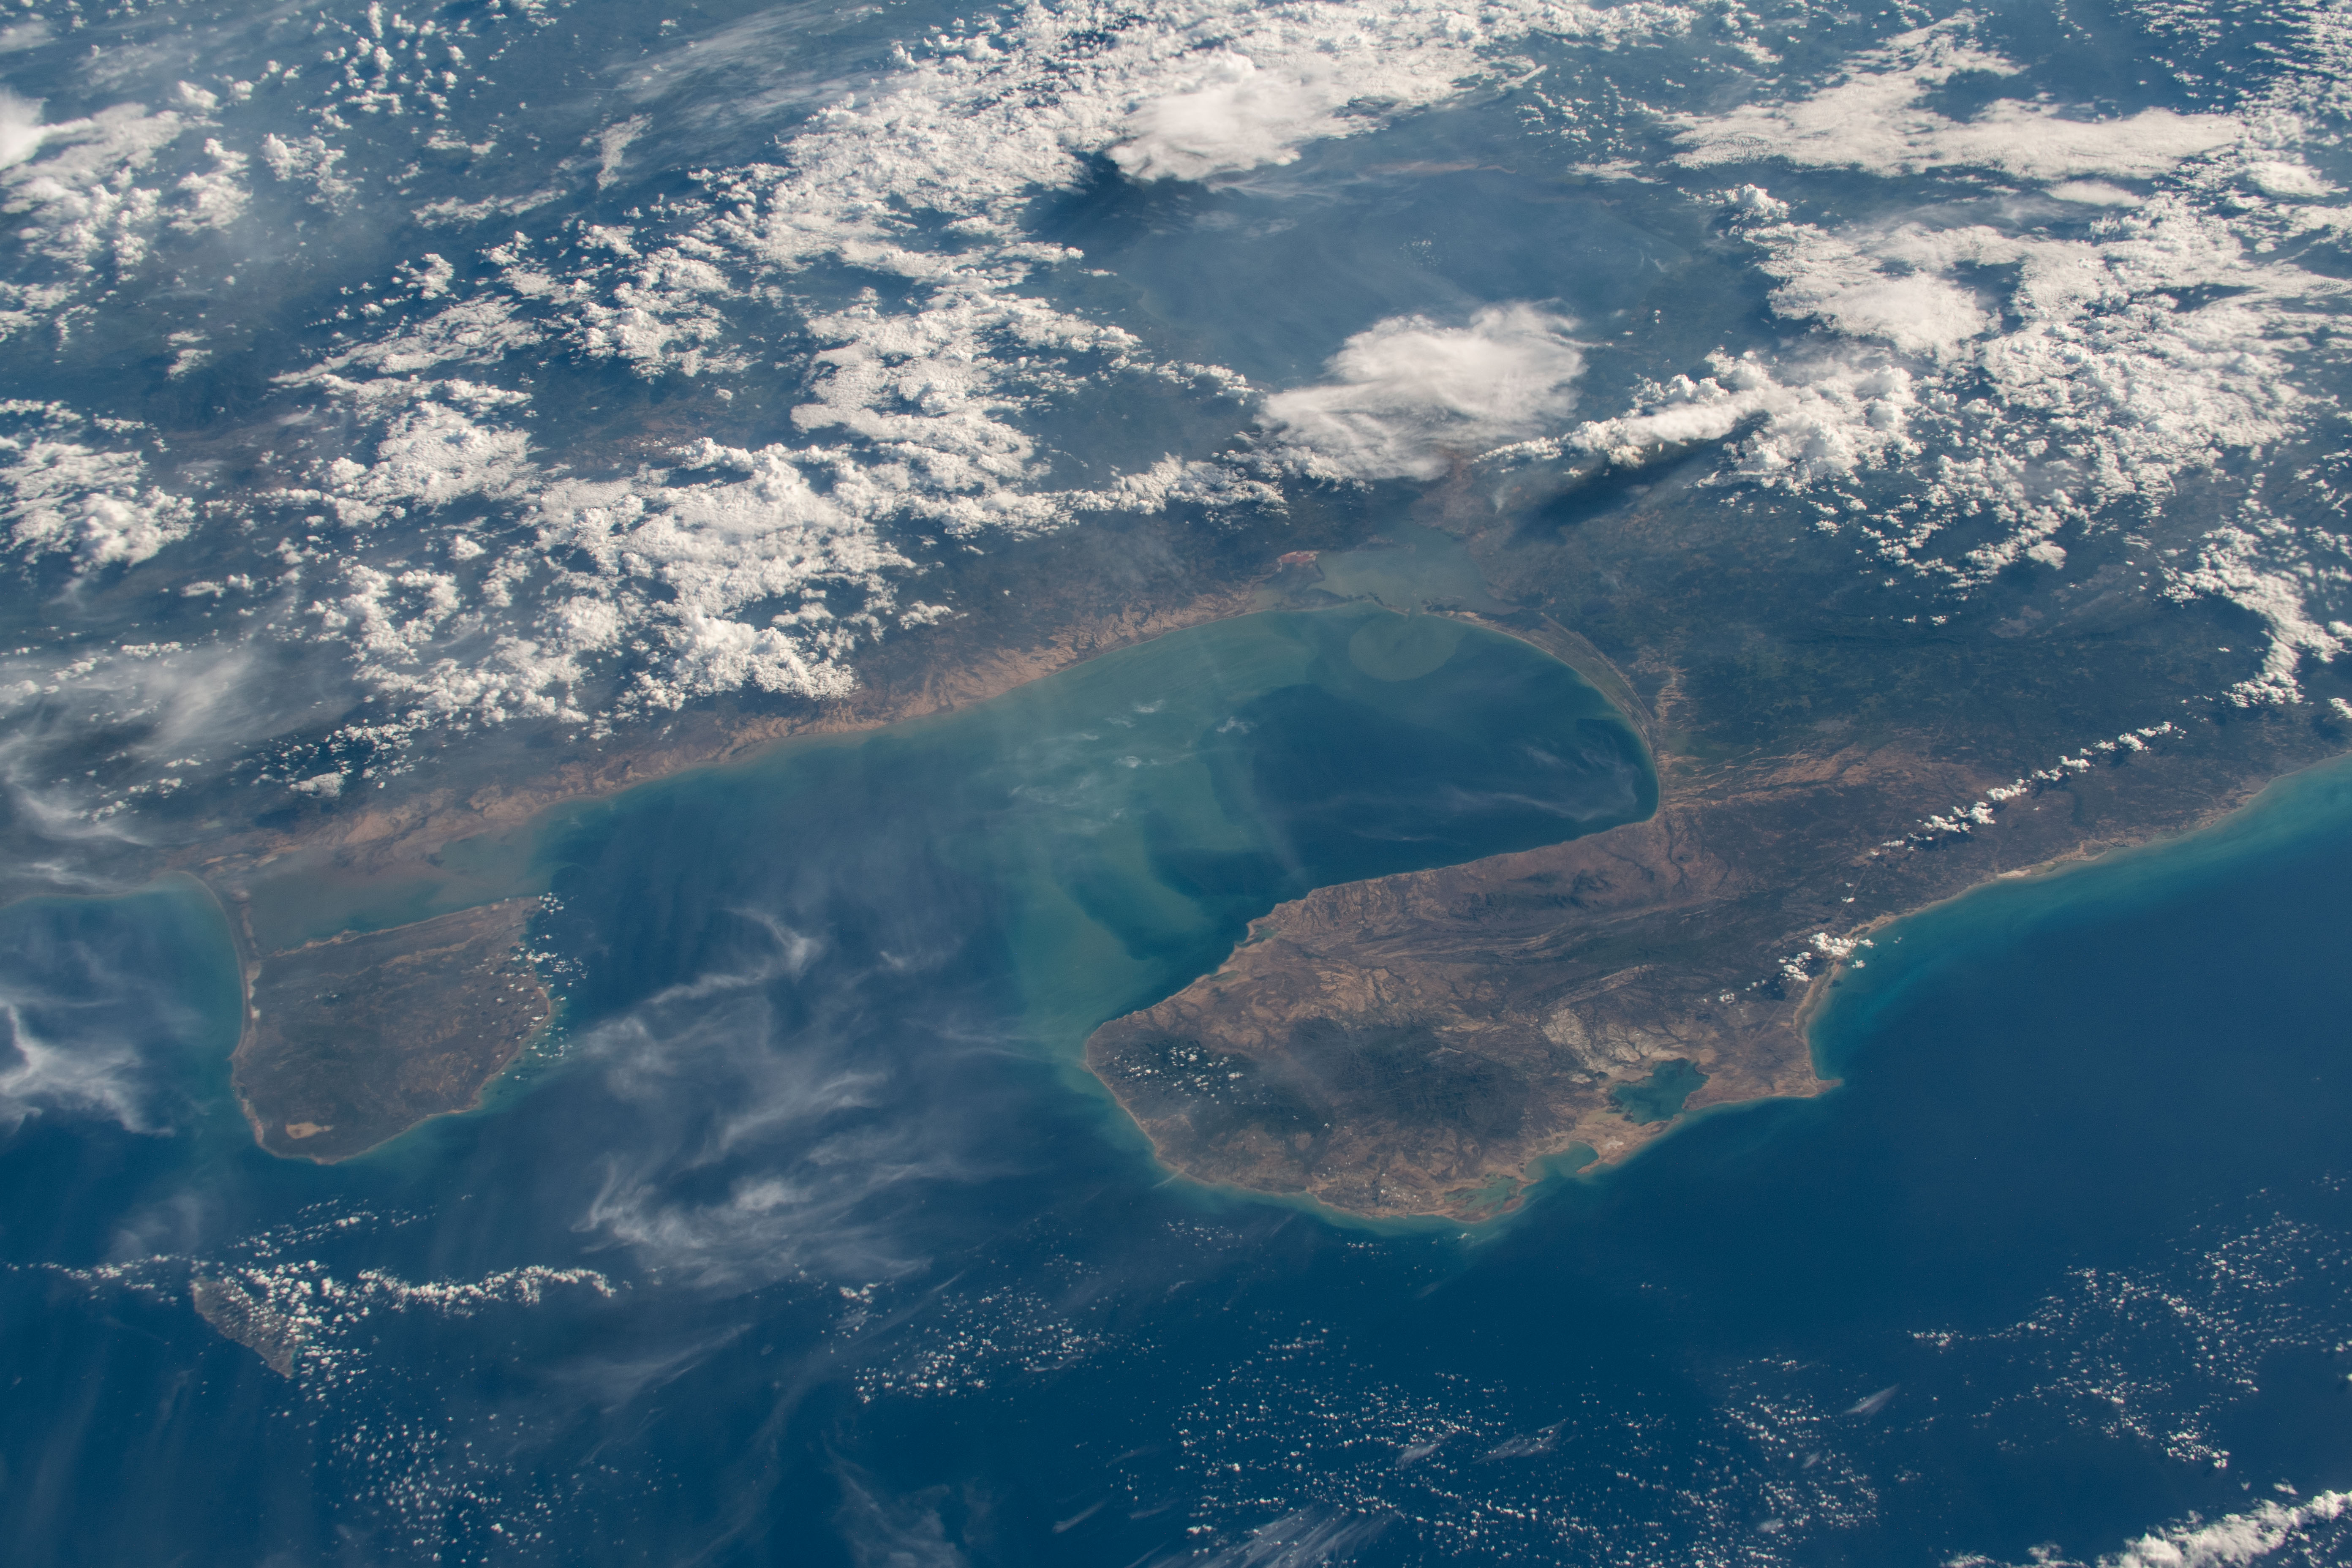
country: VENEZUELA
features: GULF OF VENEZUELA
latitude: 11.5
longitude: -71.0
